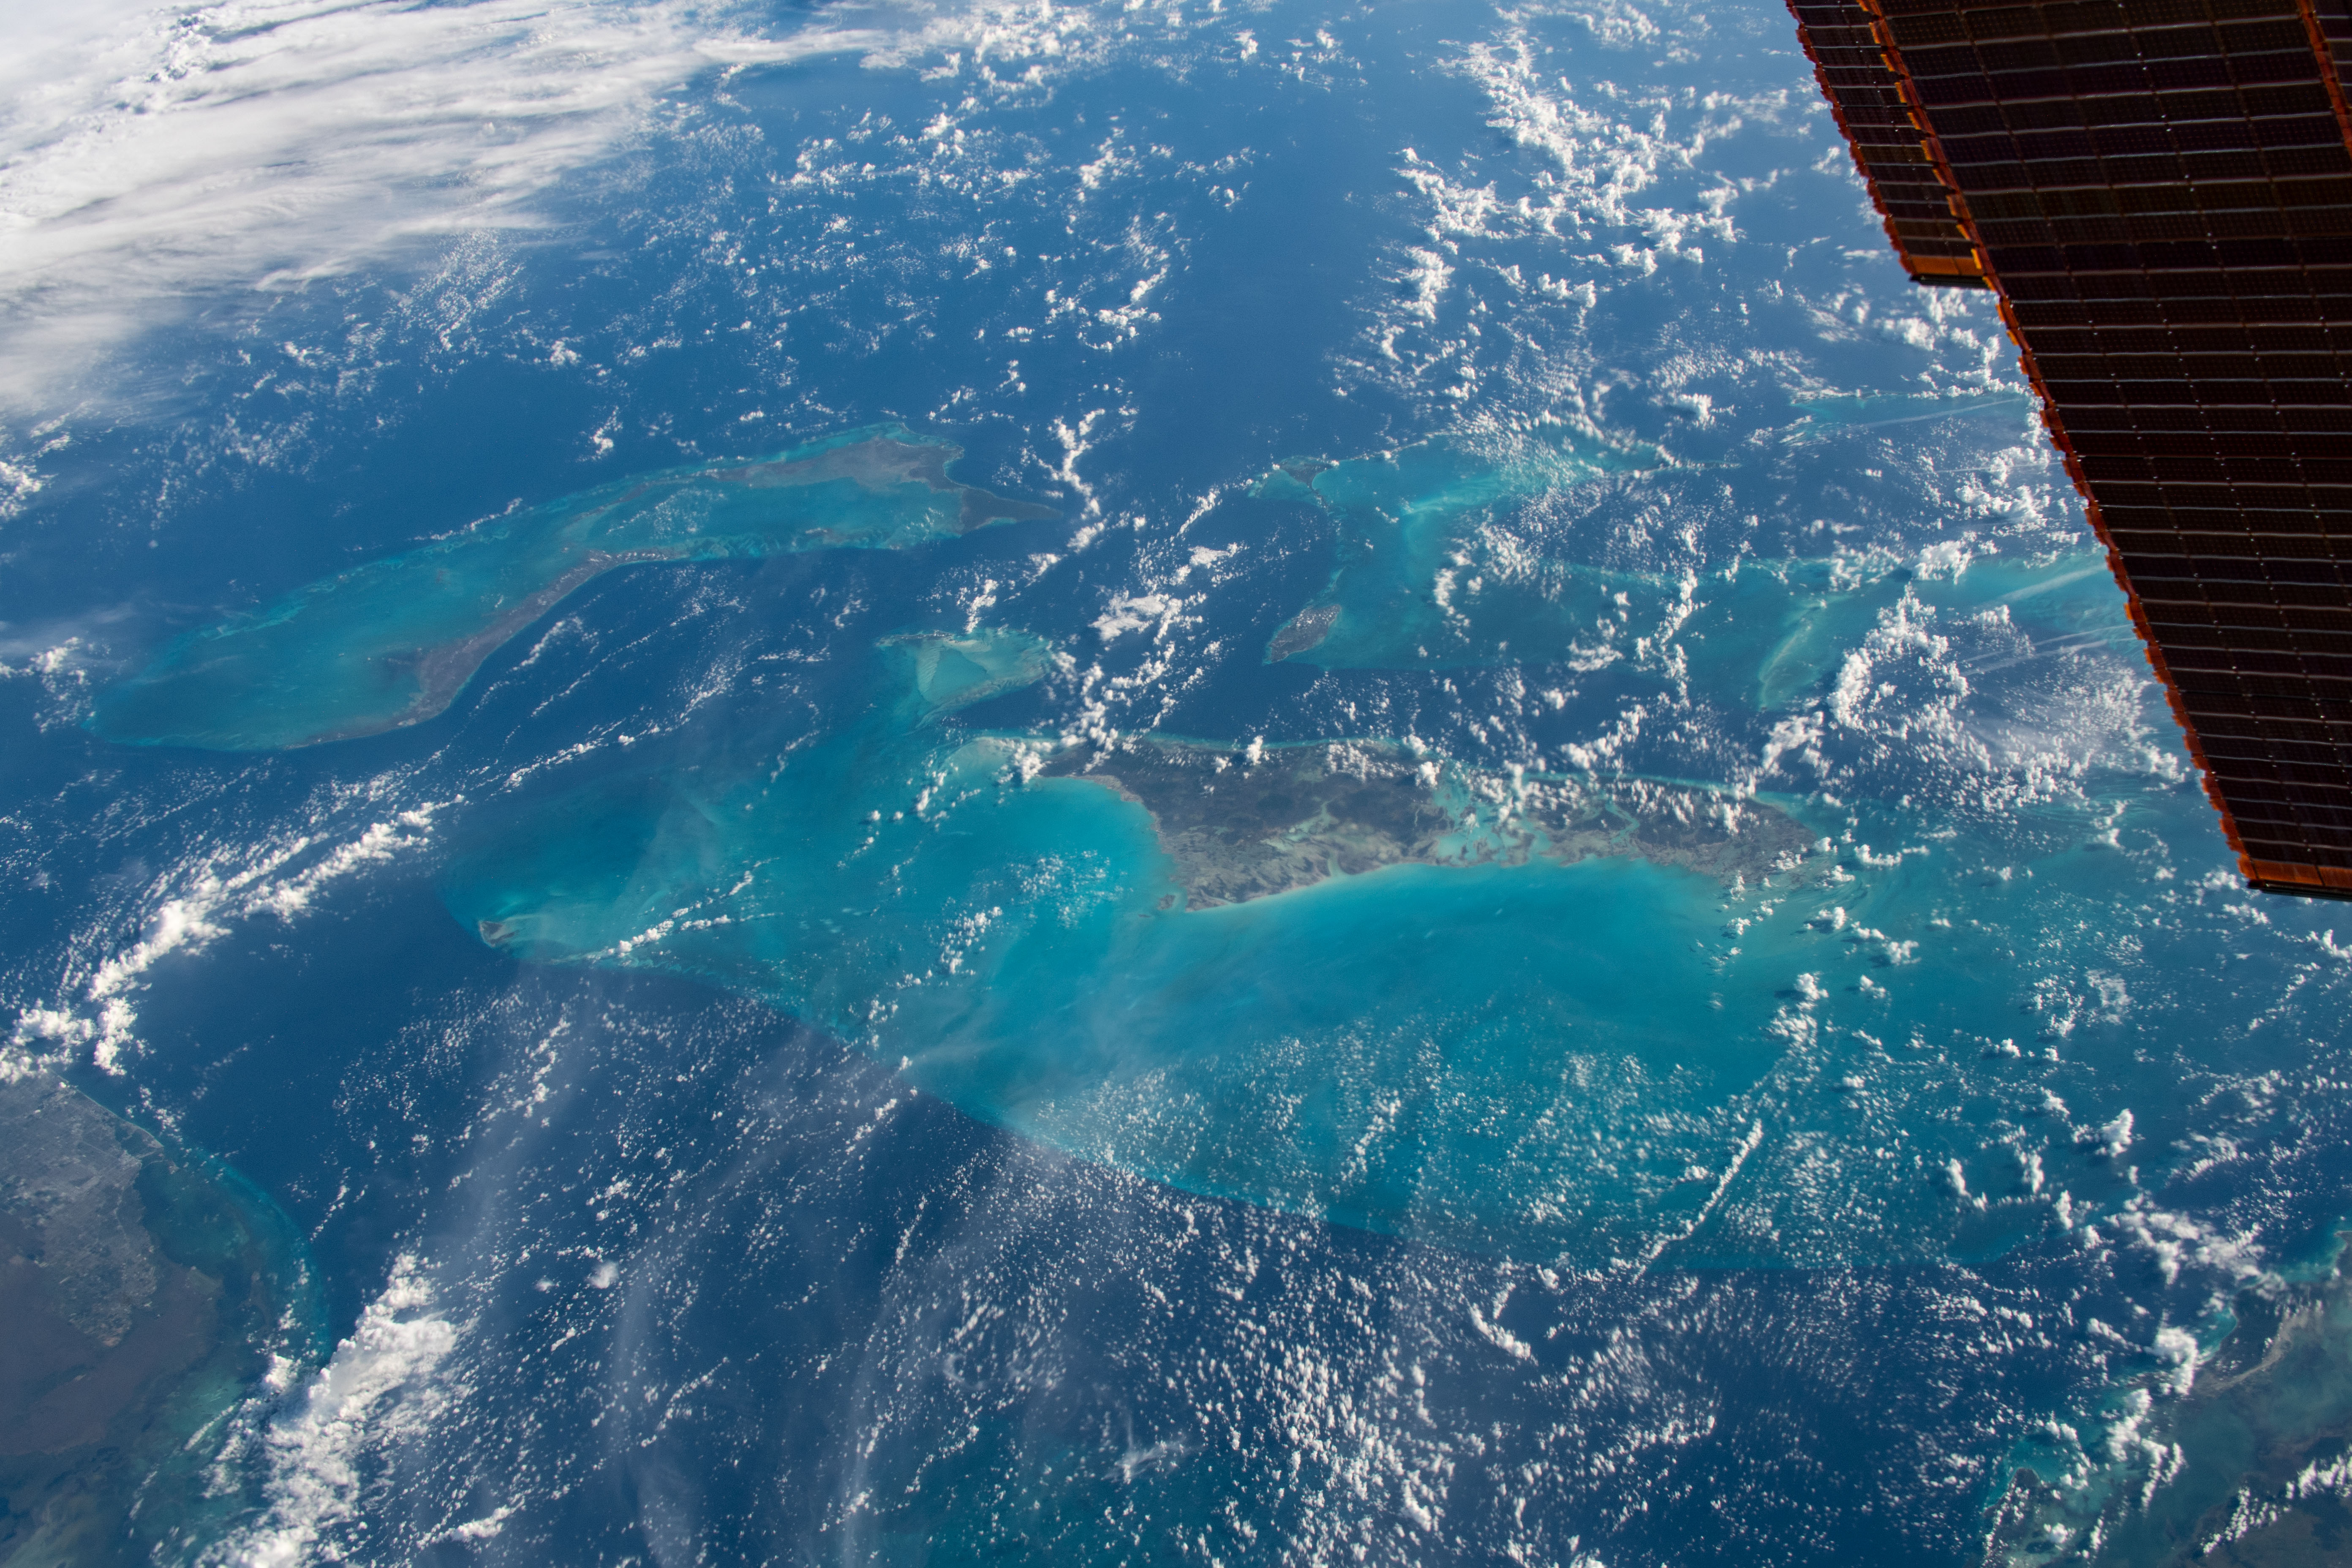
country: BAHAMAS
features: THE BAHAMAS, LITTLE BAHAMA BANK
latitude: 25.0
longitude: -78.0
